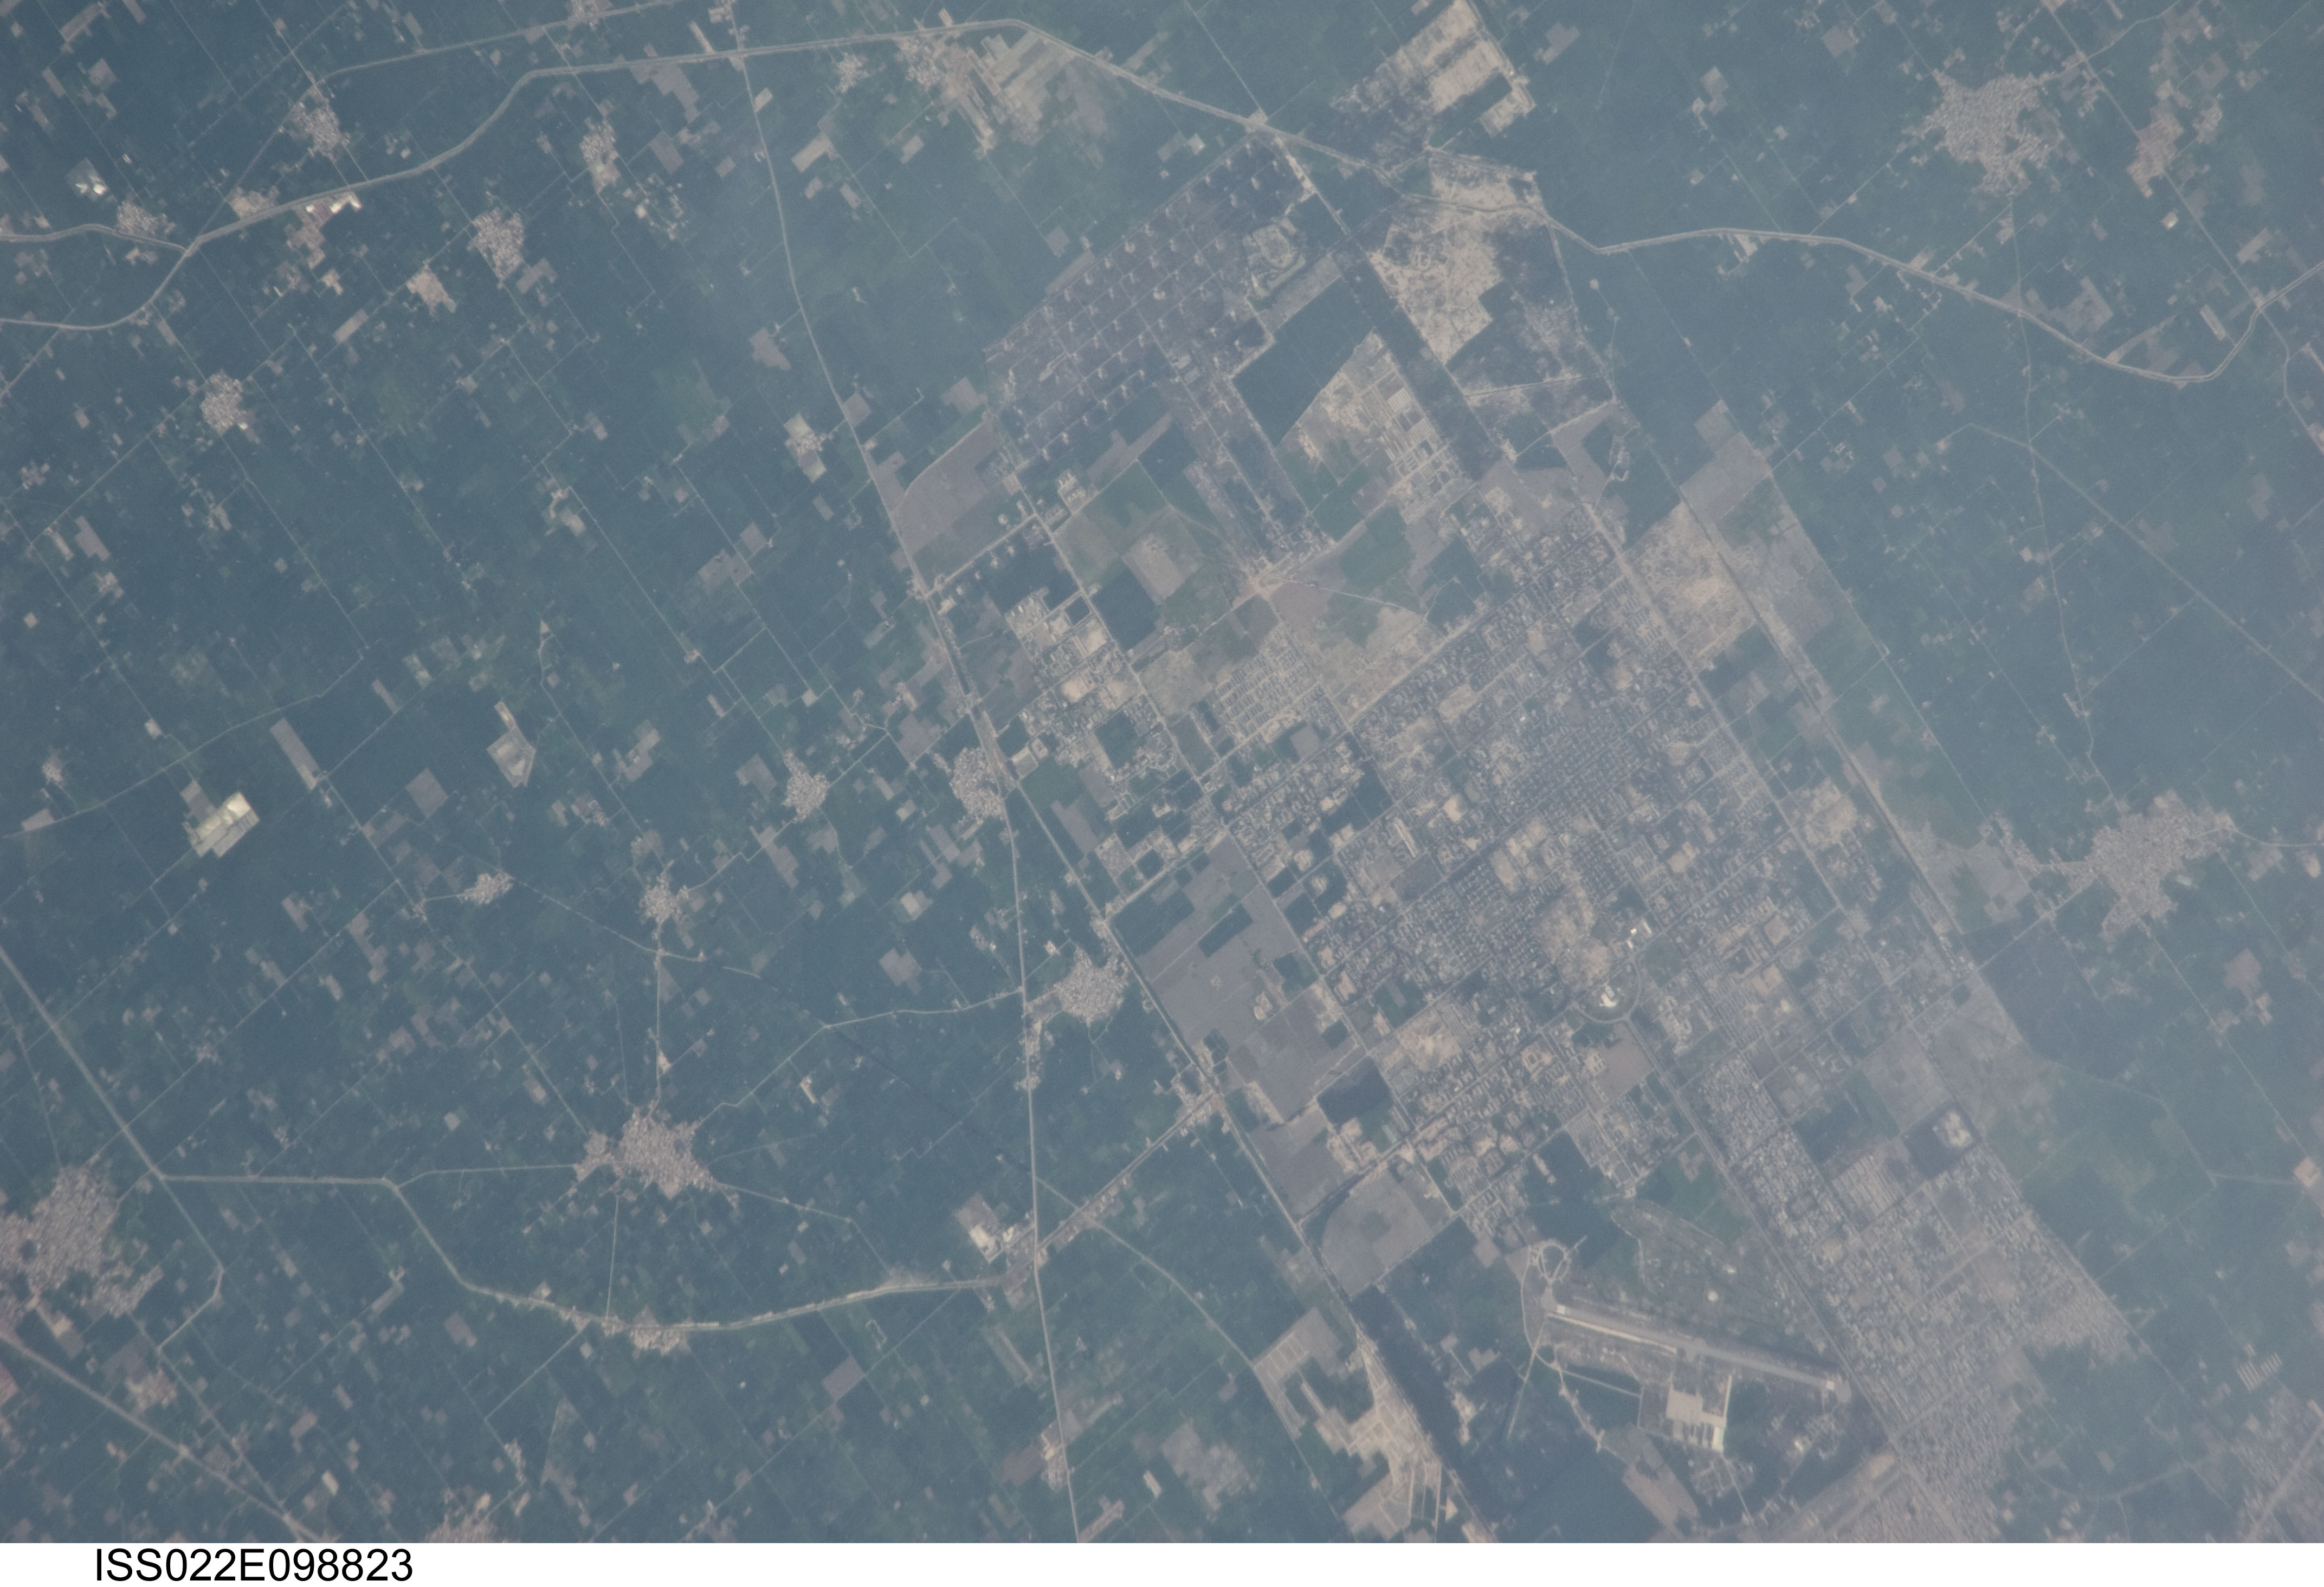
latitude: 32.2
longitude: 74.1
